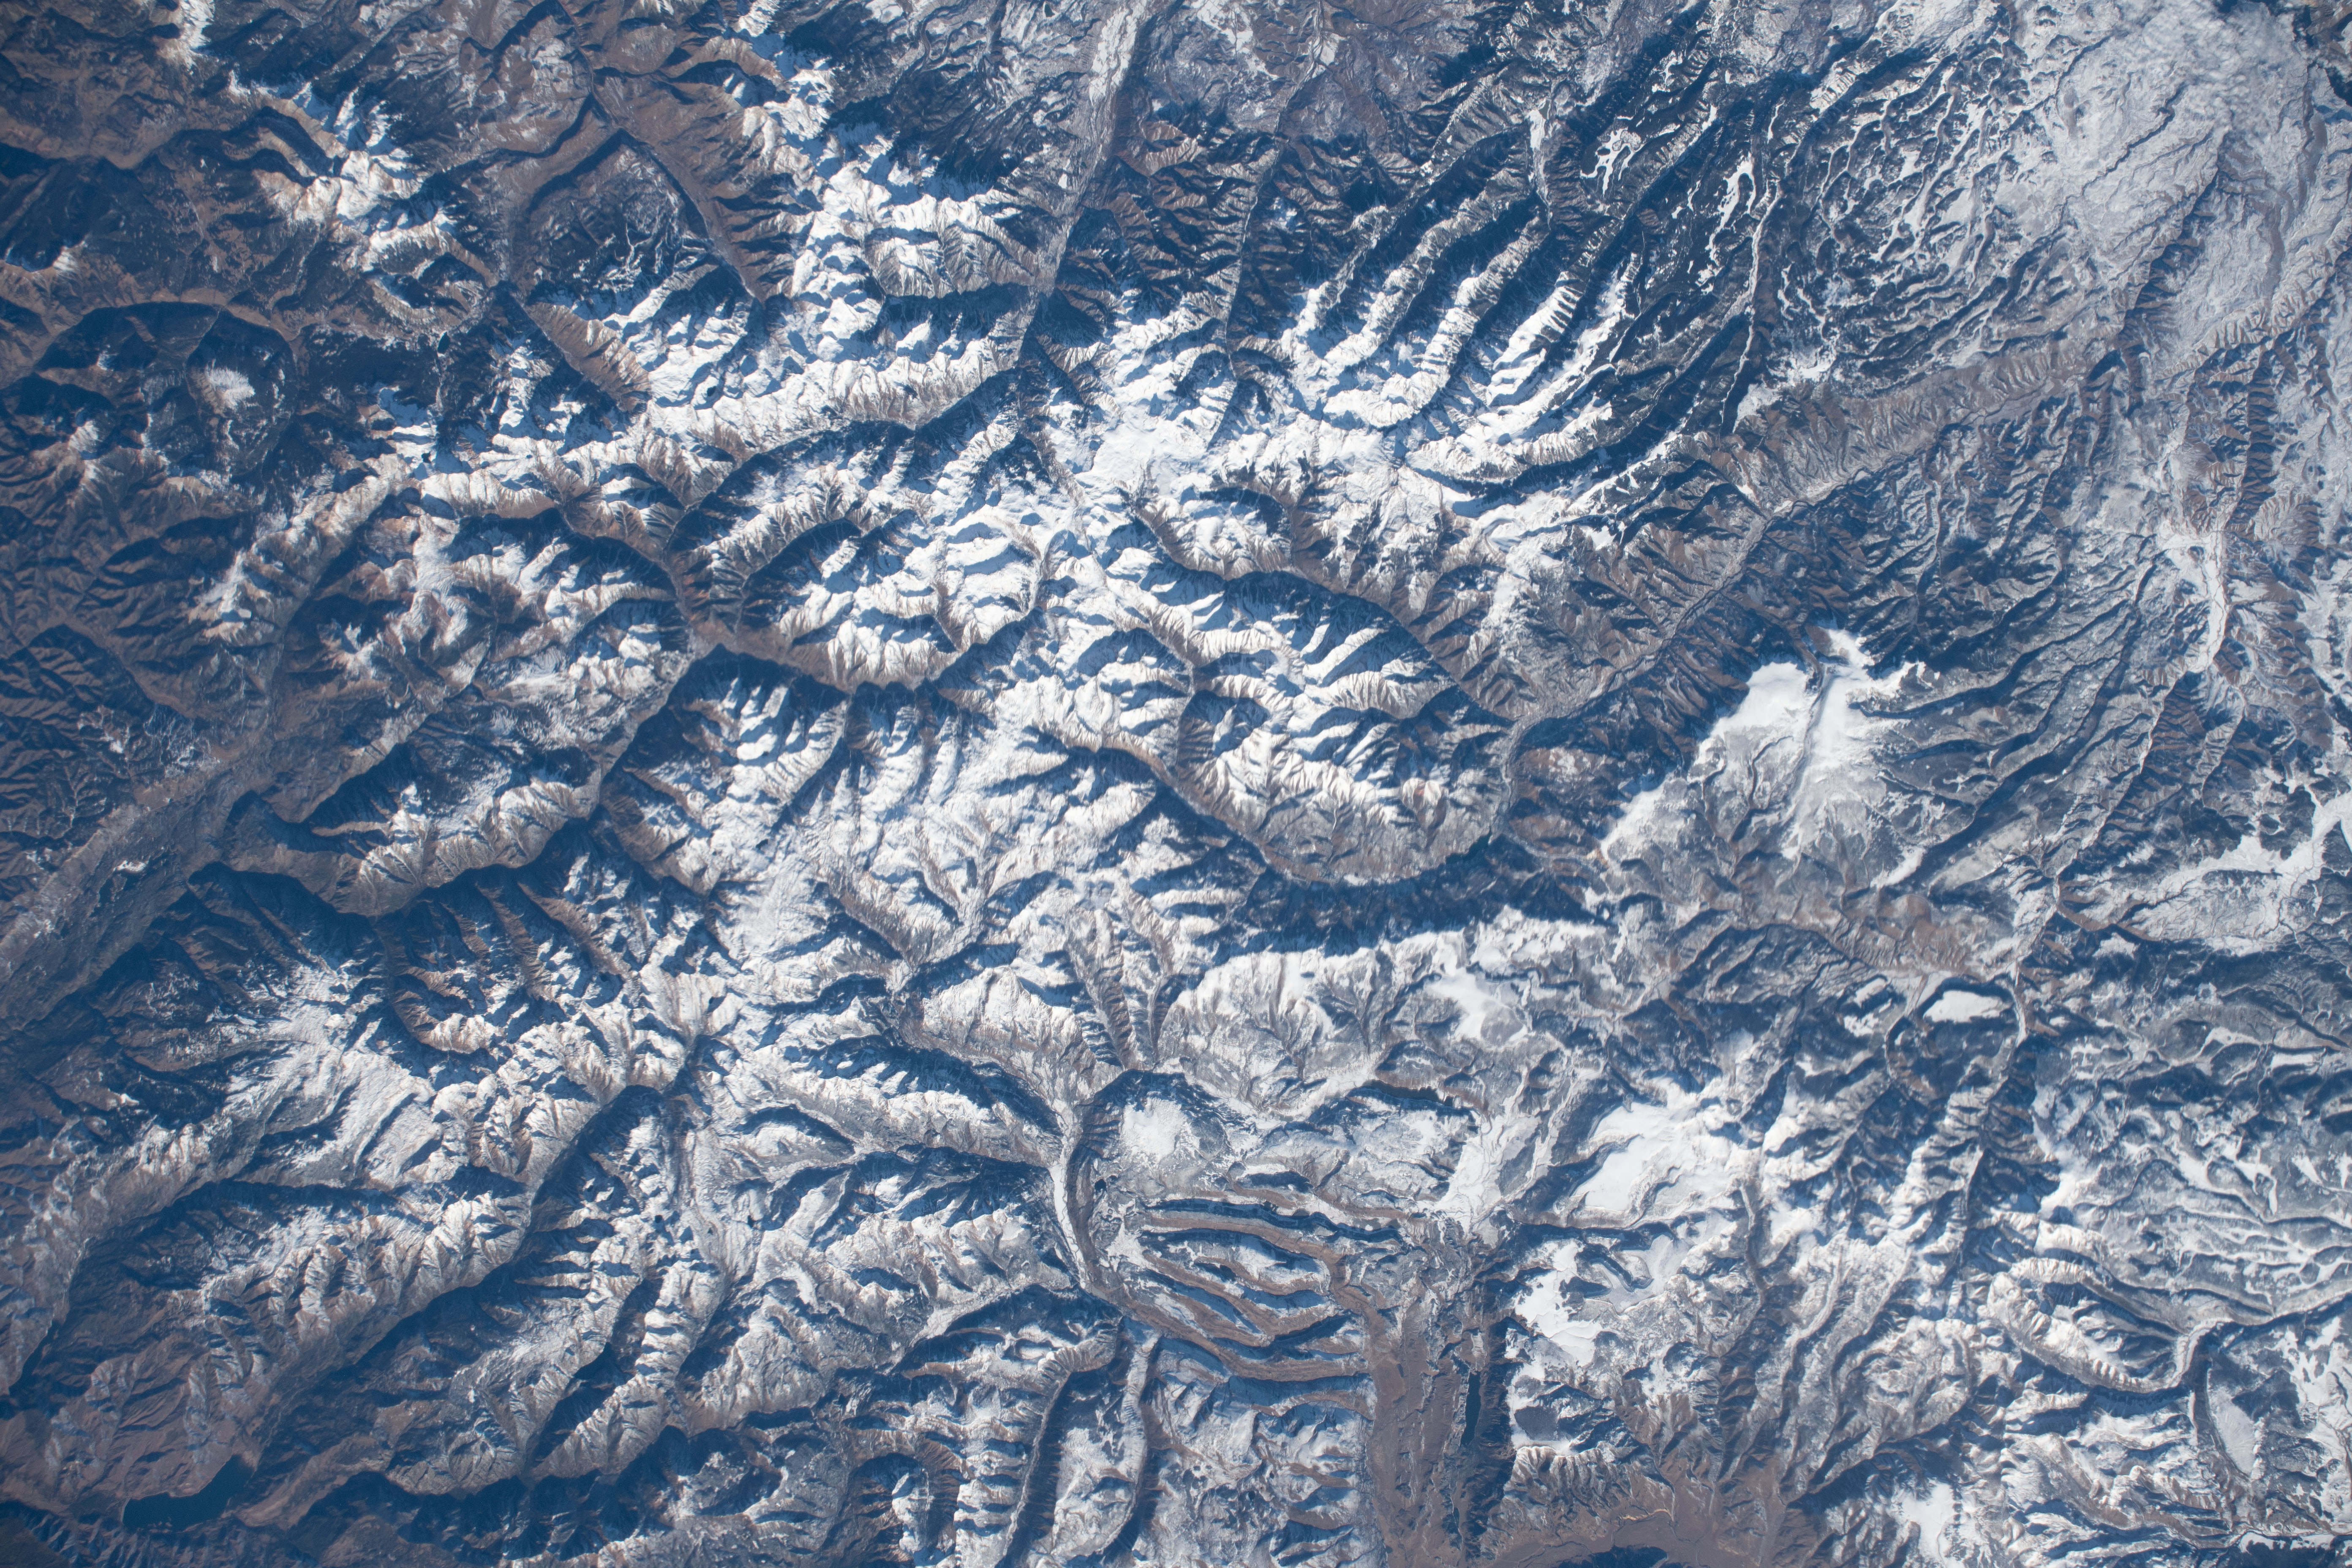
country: USA-COLORADO
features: REDCLOUD PEAK, HANDIES PEAK
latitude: 38.0
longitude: -107.4
